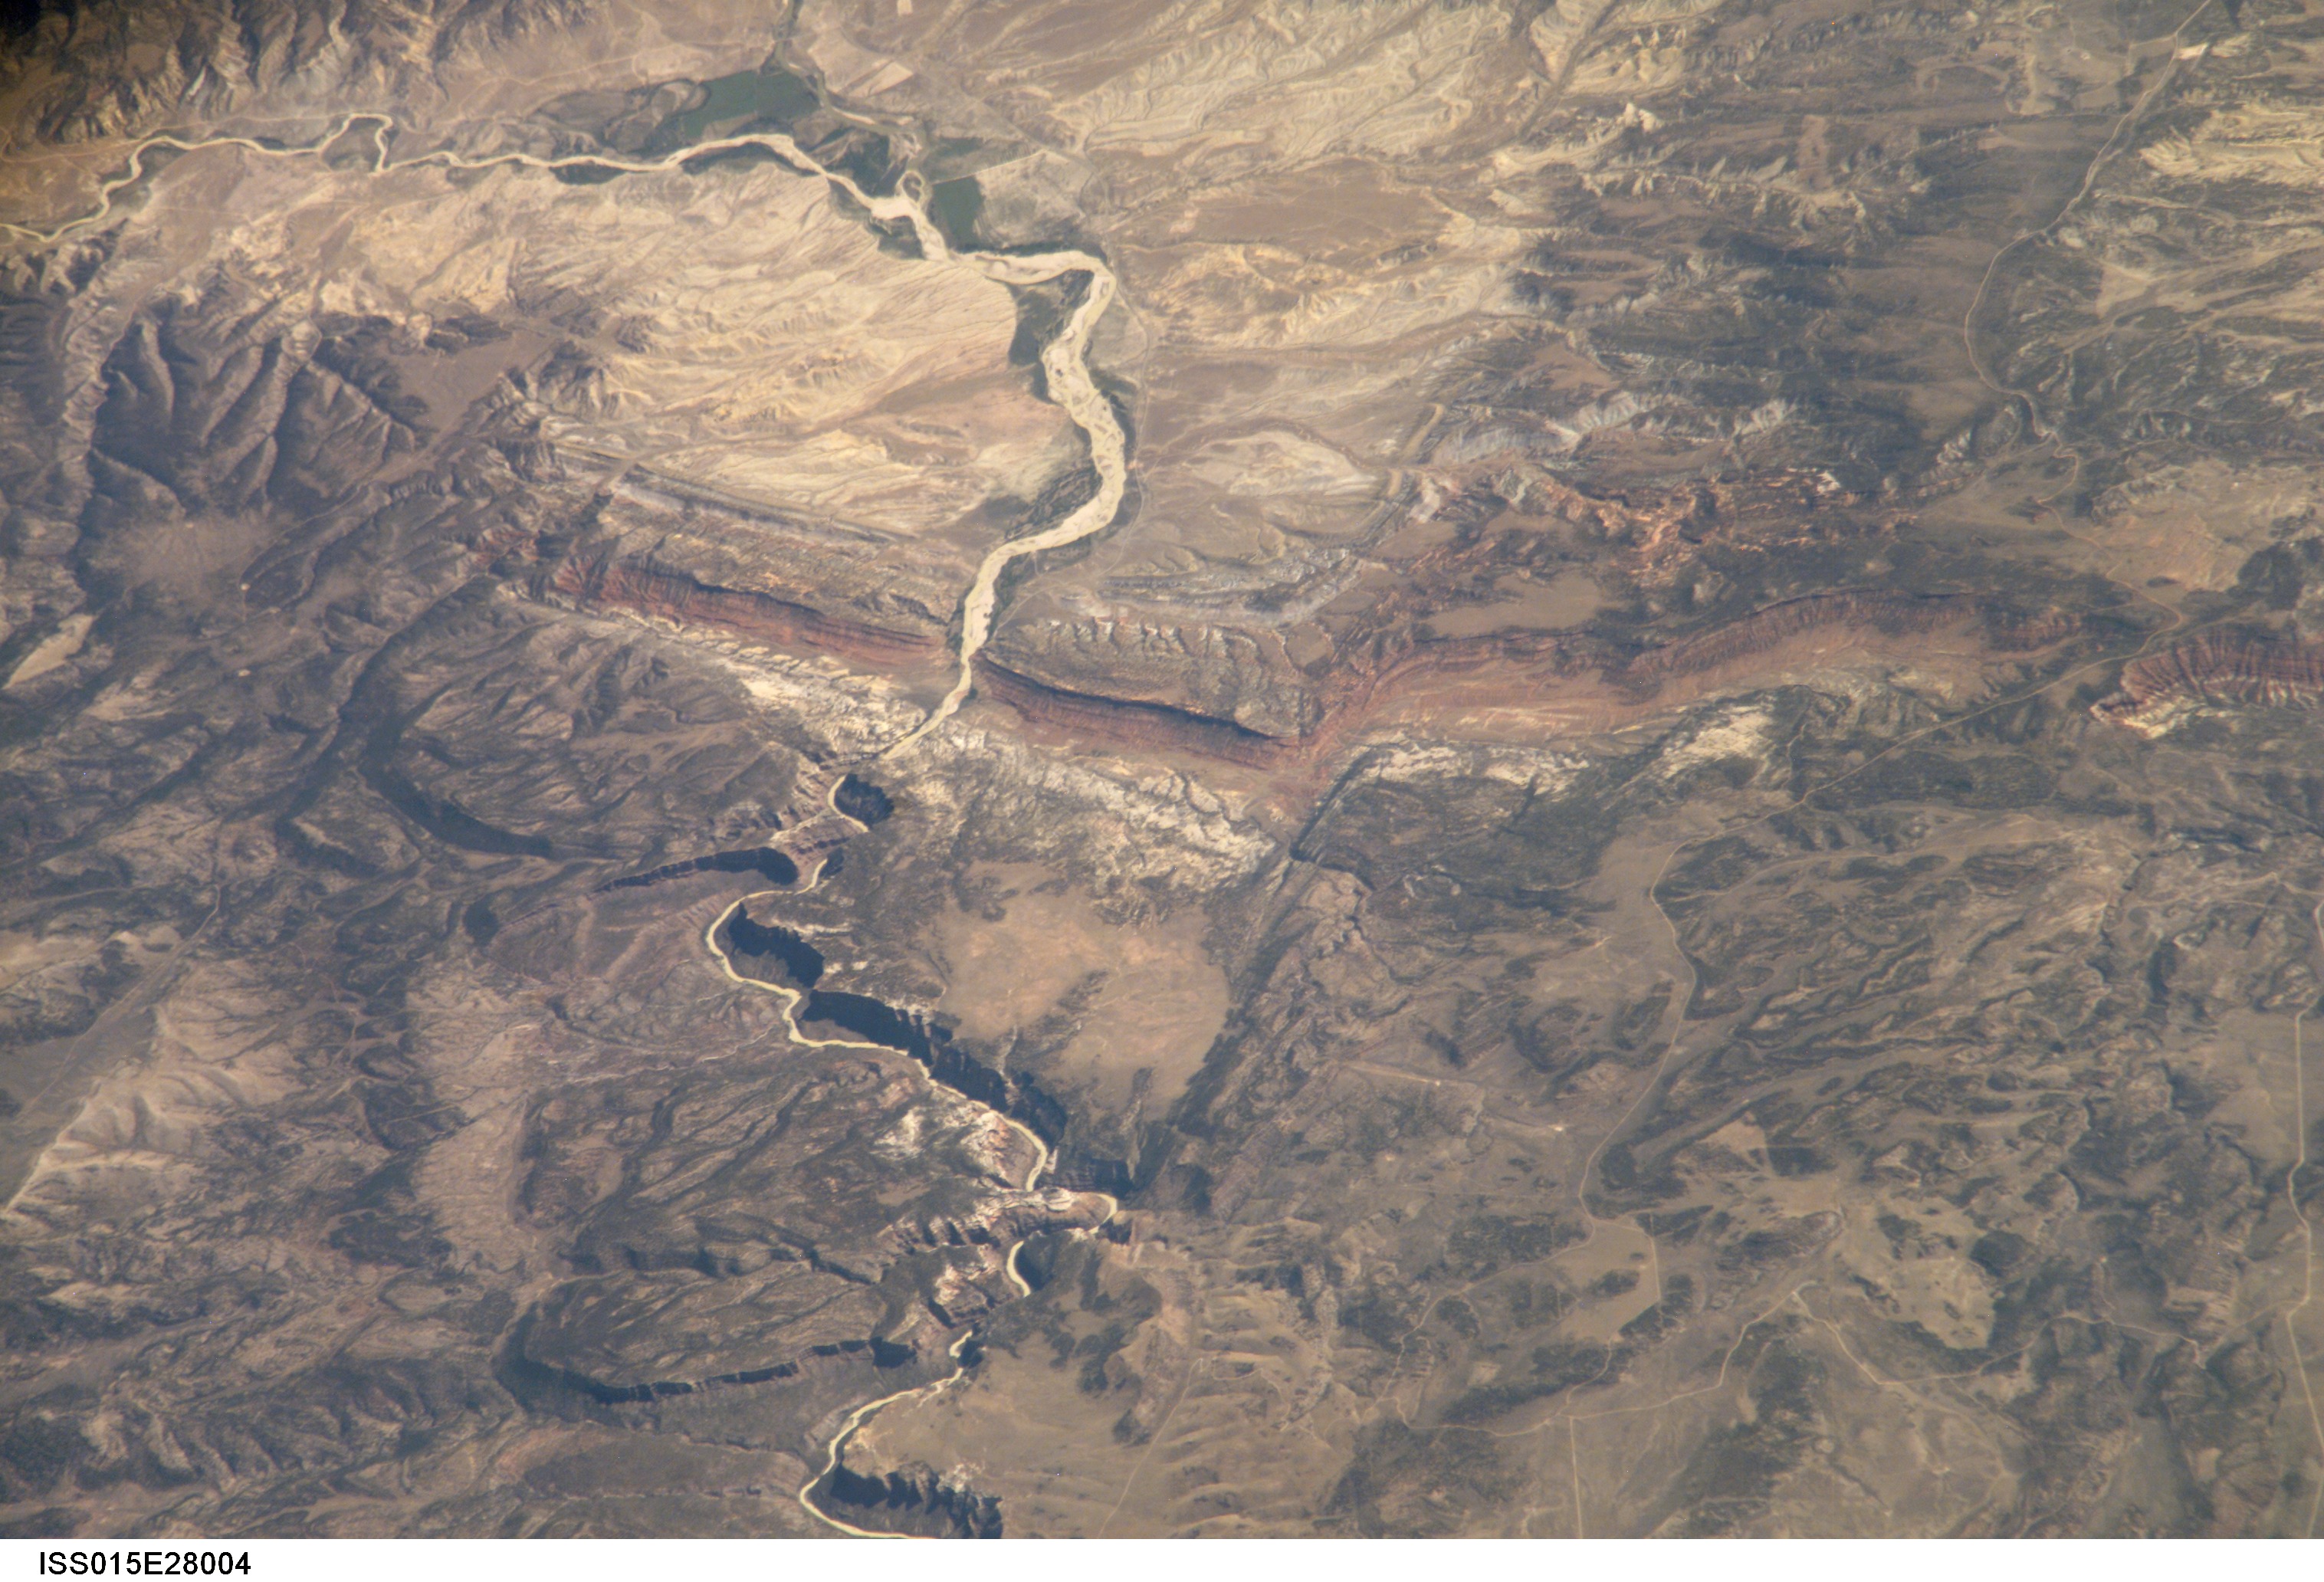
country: USA-COLORADO
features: YAMPA R. CAN., THE STEPS, FOR.
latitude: 40.4
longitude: -108.5
